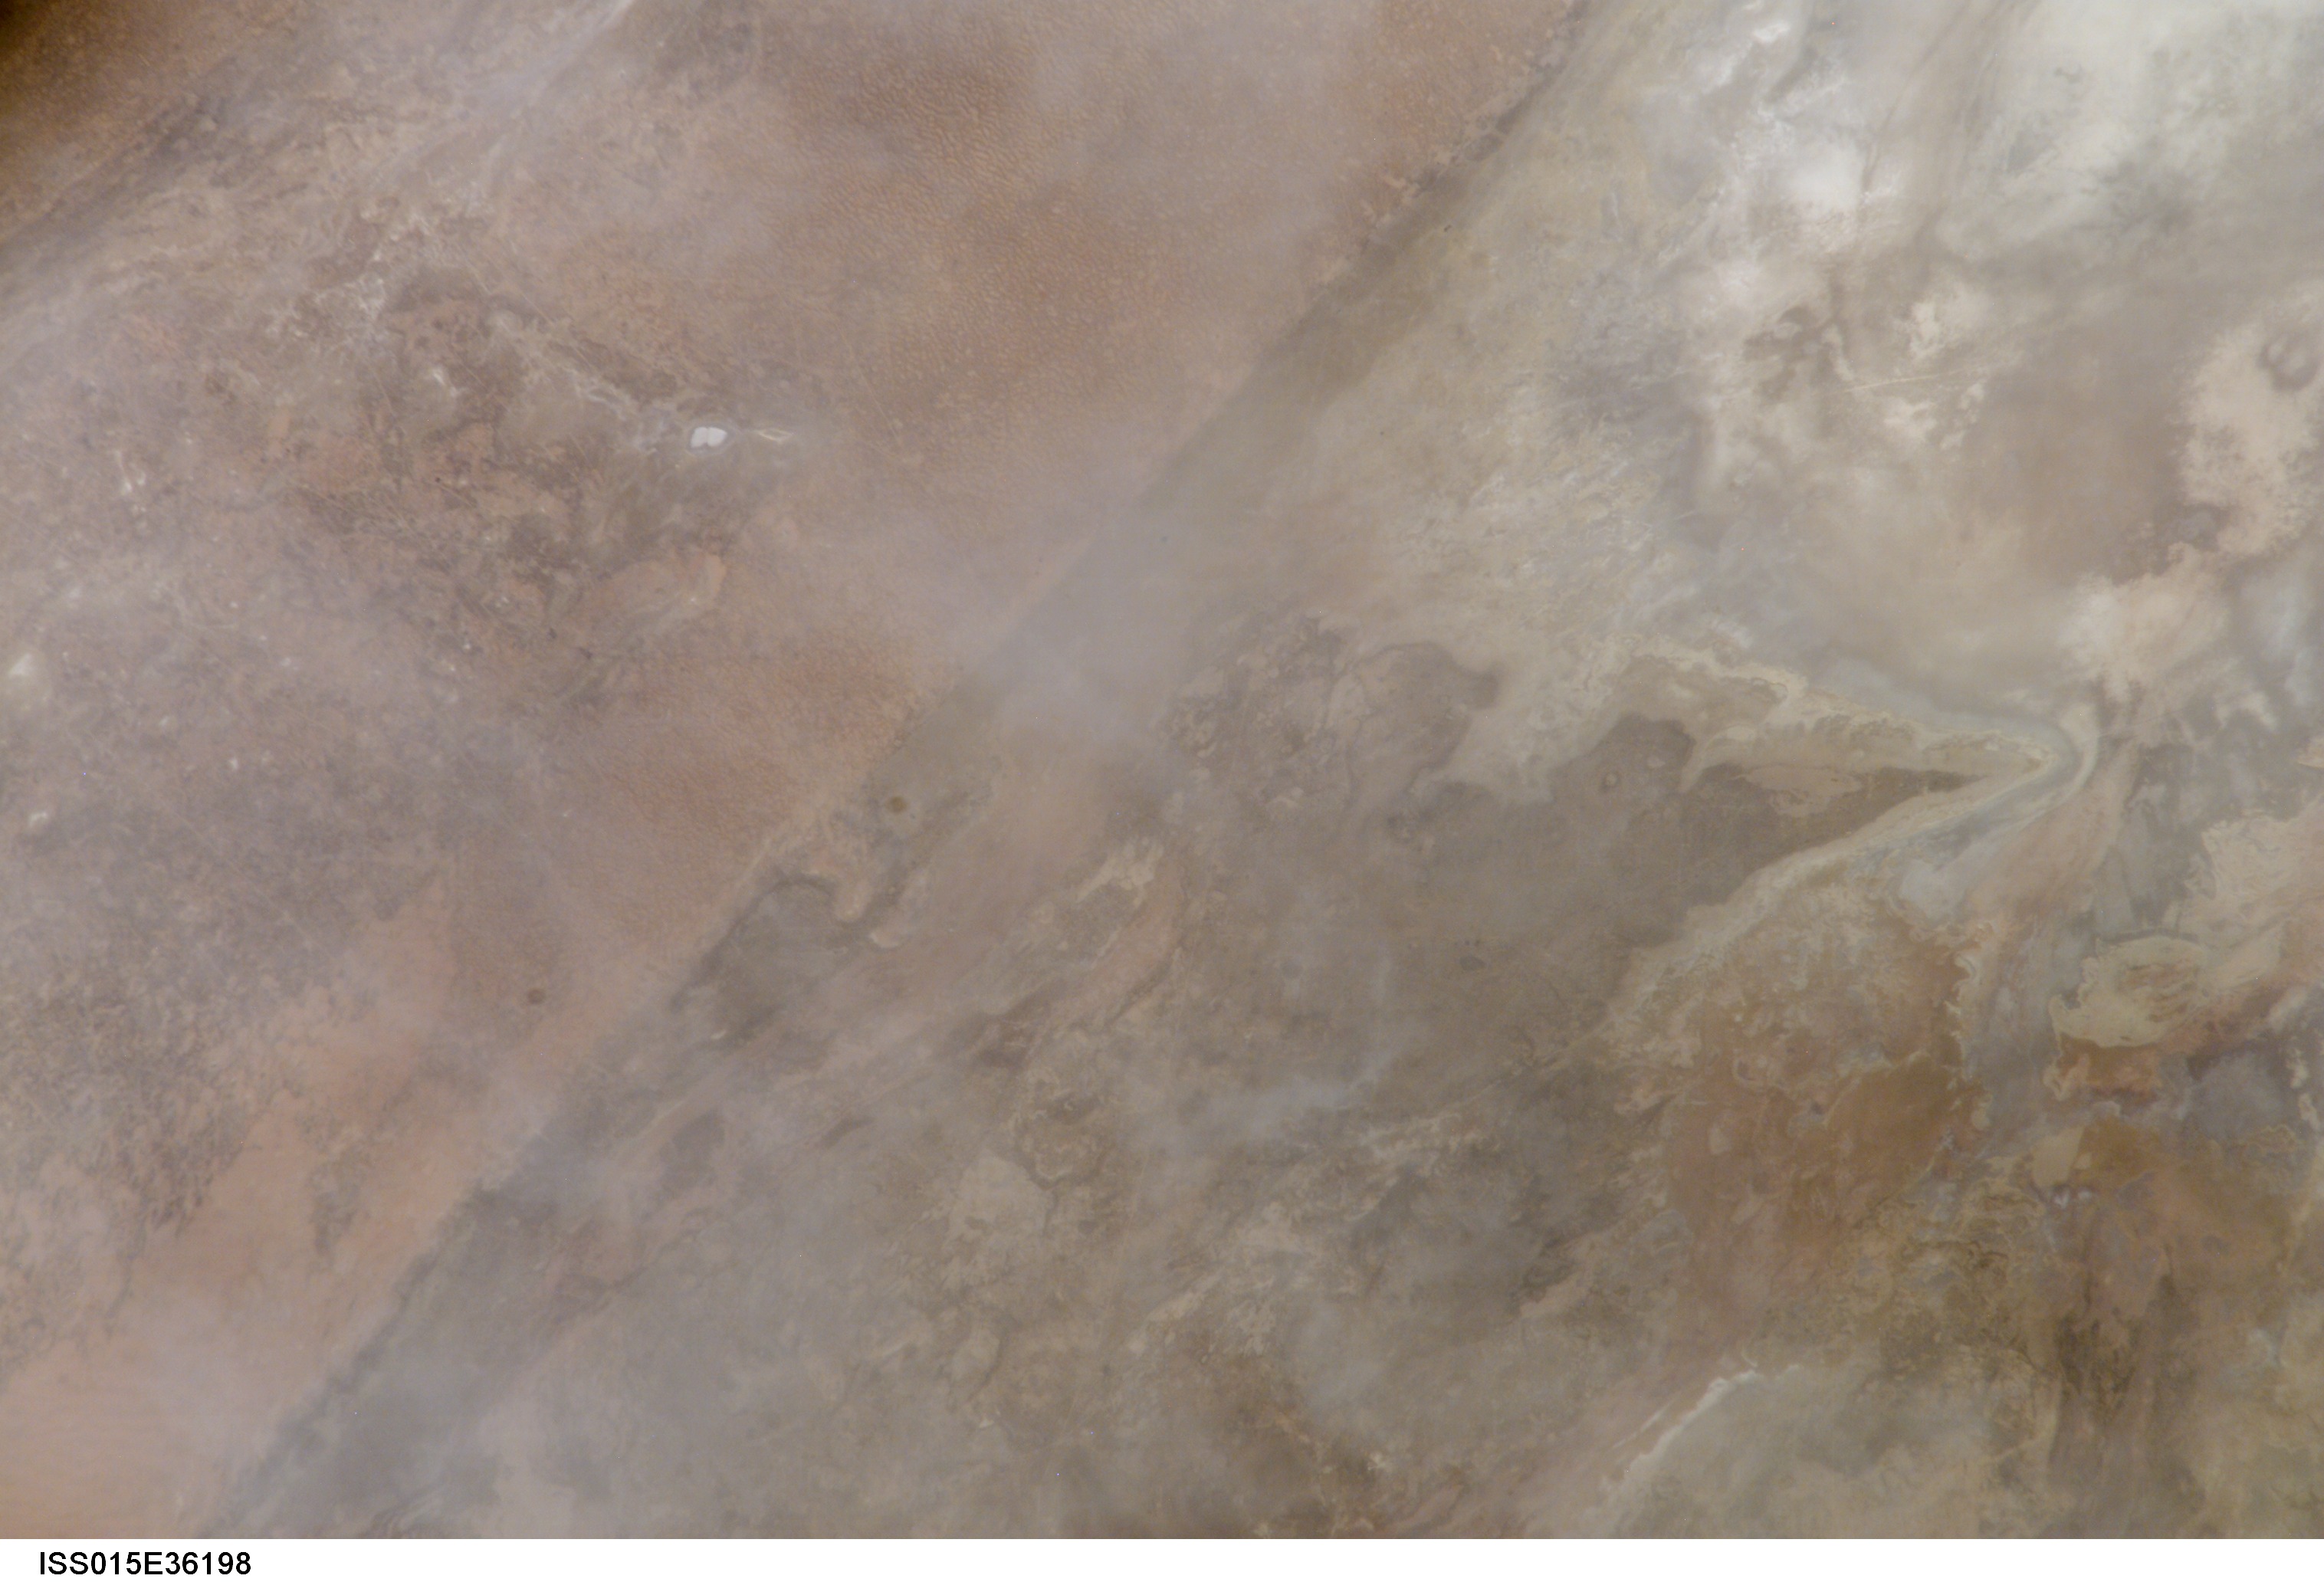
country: BOLIVIA
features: W. CENTRAL LAGO POOPO, DUNES
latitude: -18.8
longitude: -67.2
